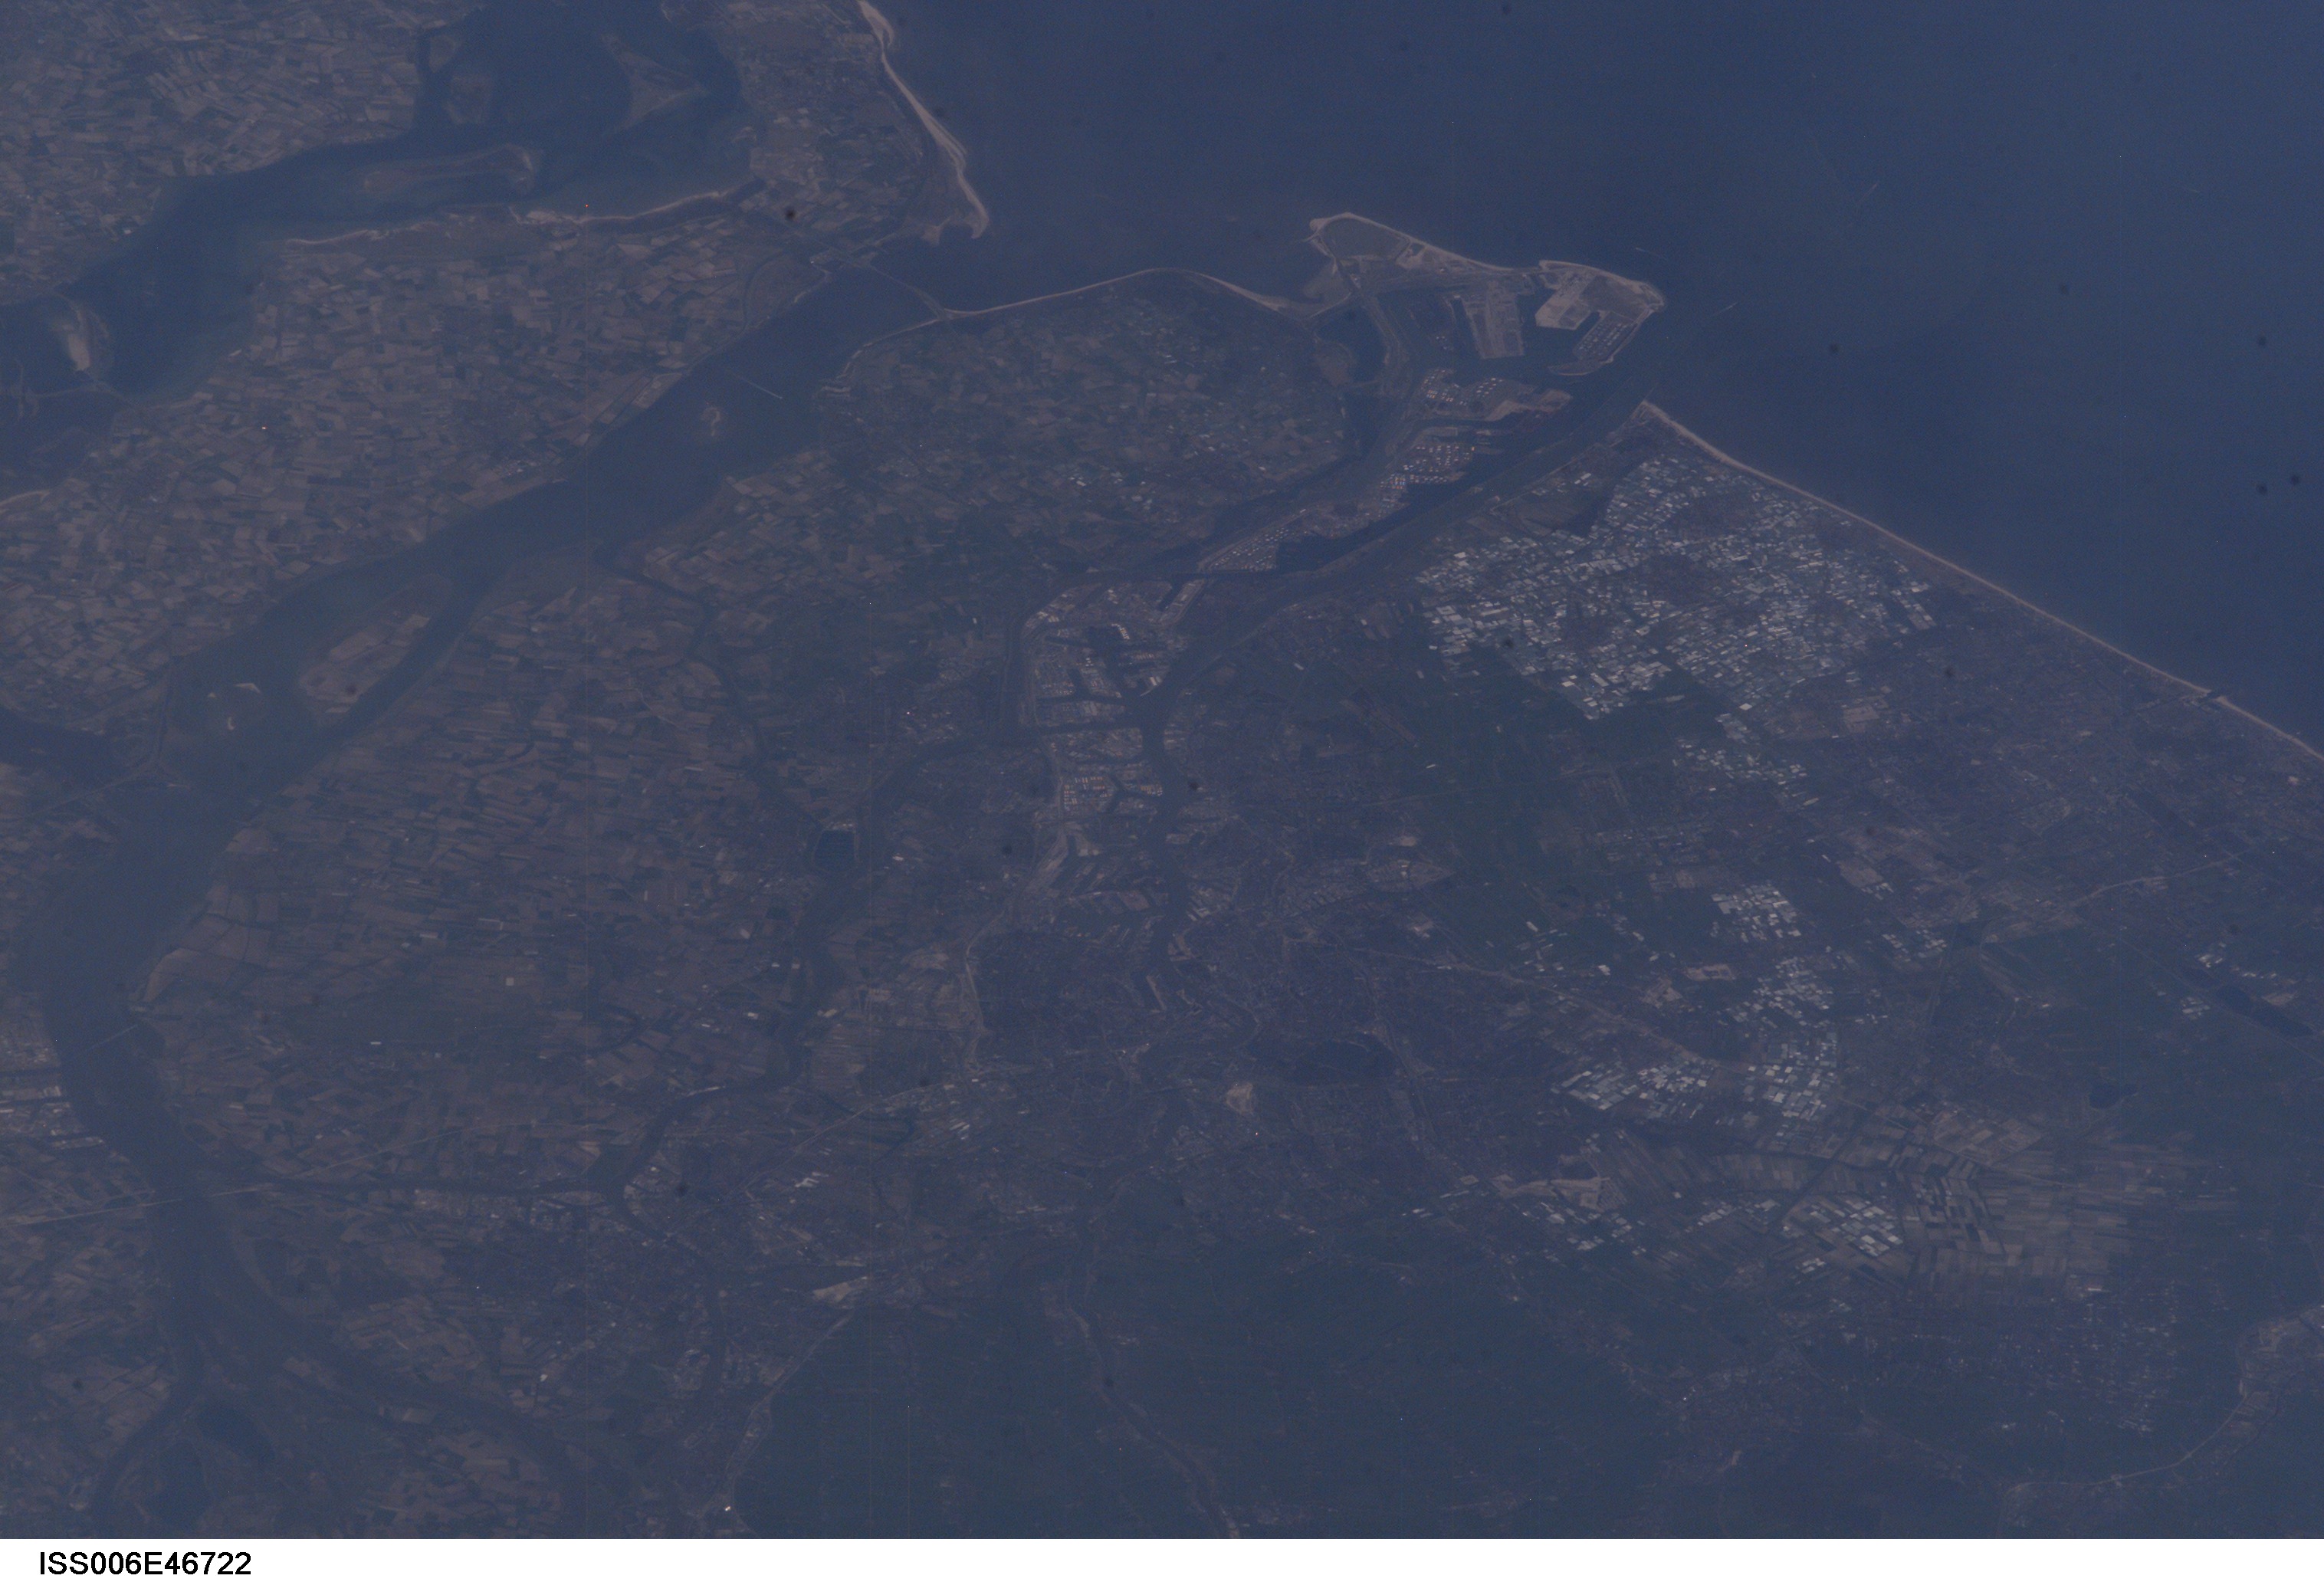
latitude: 52.0
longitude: 4.0
